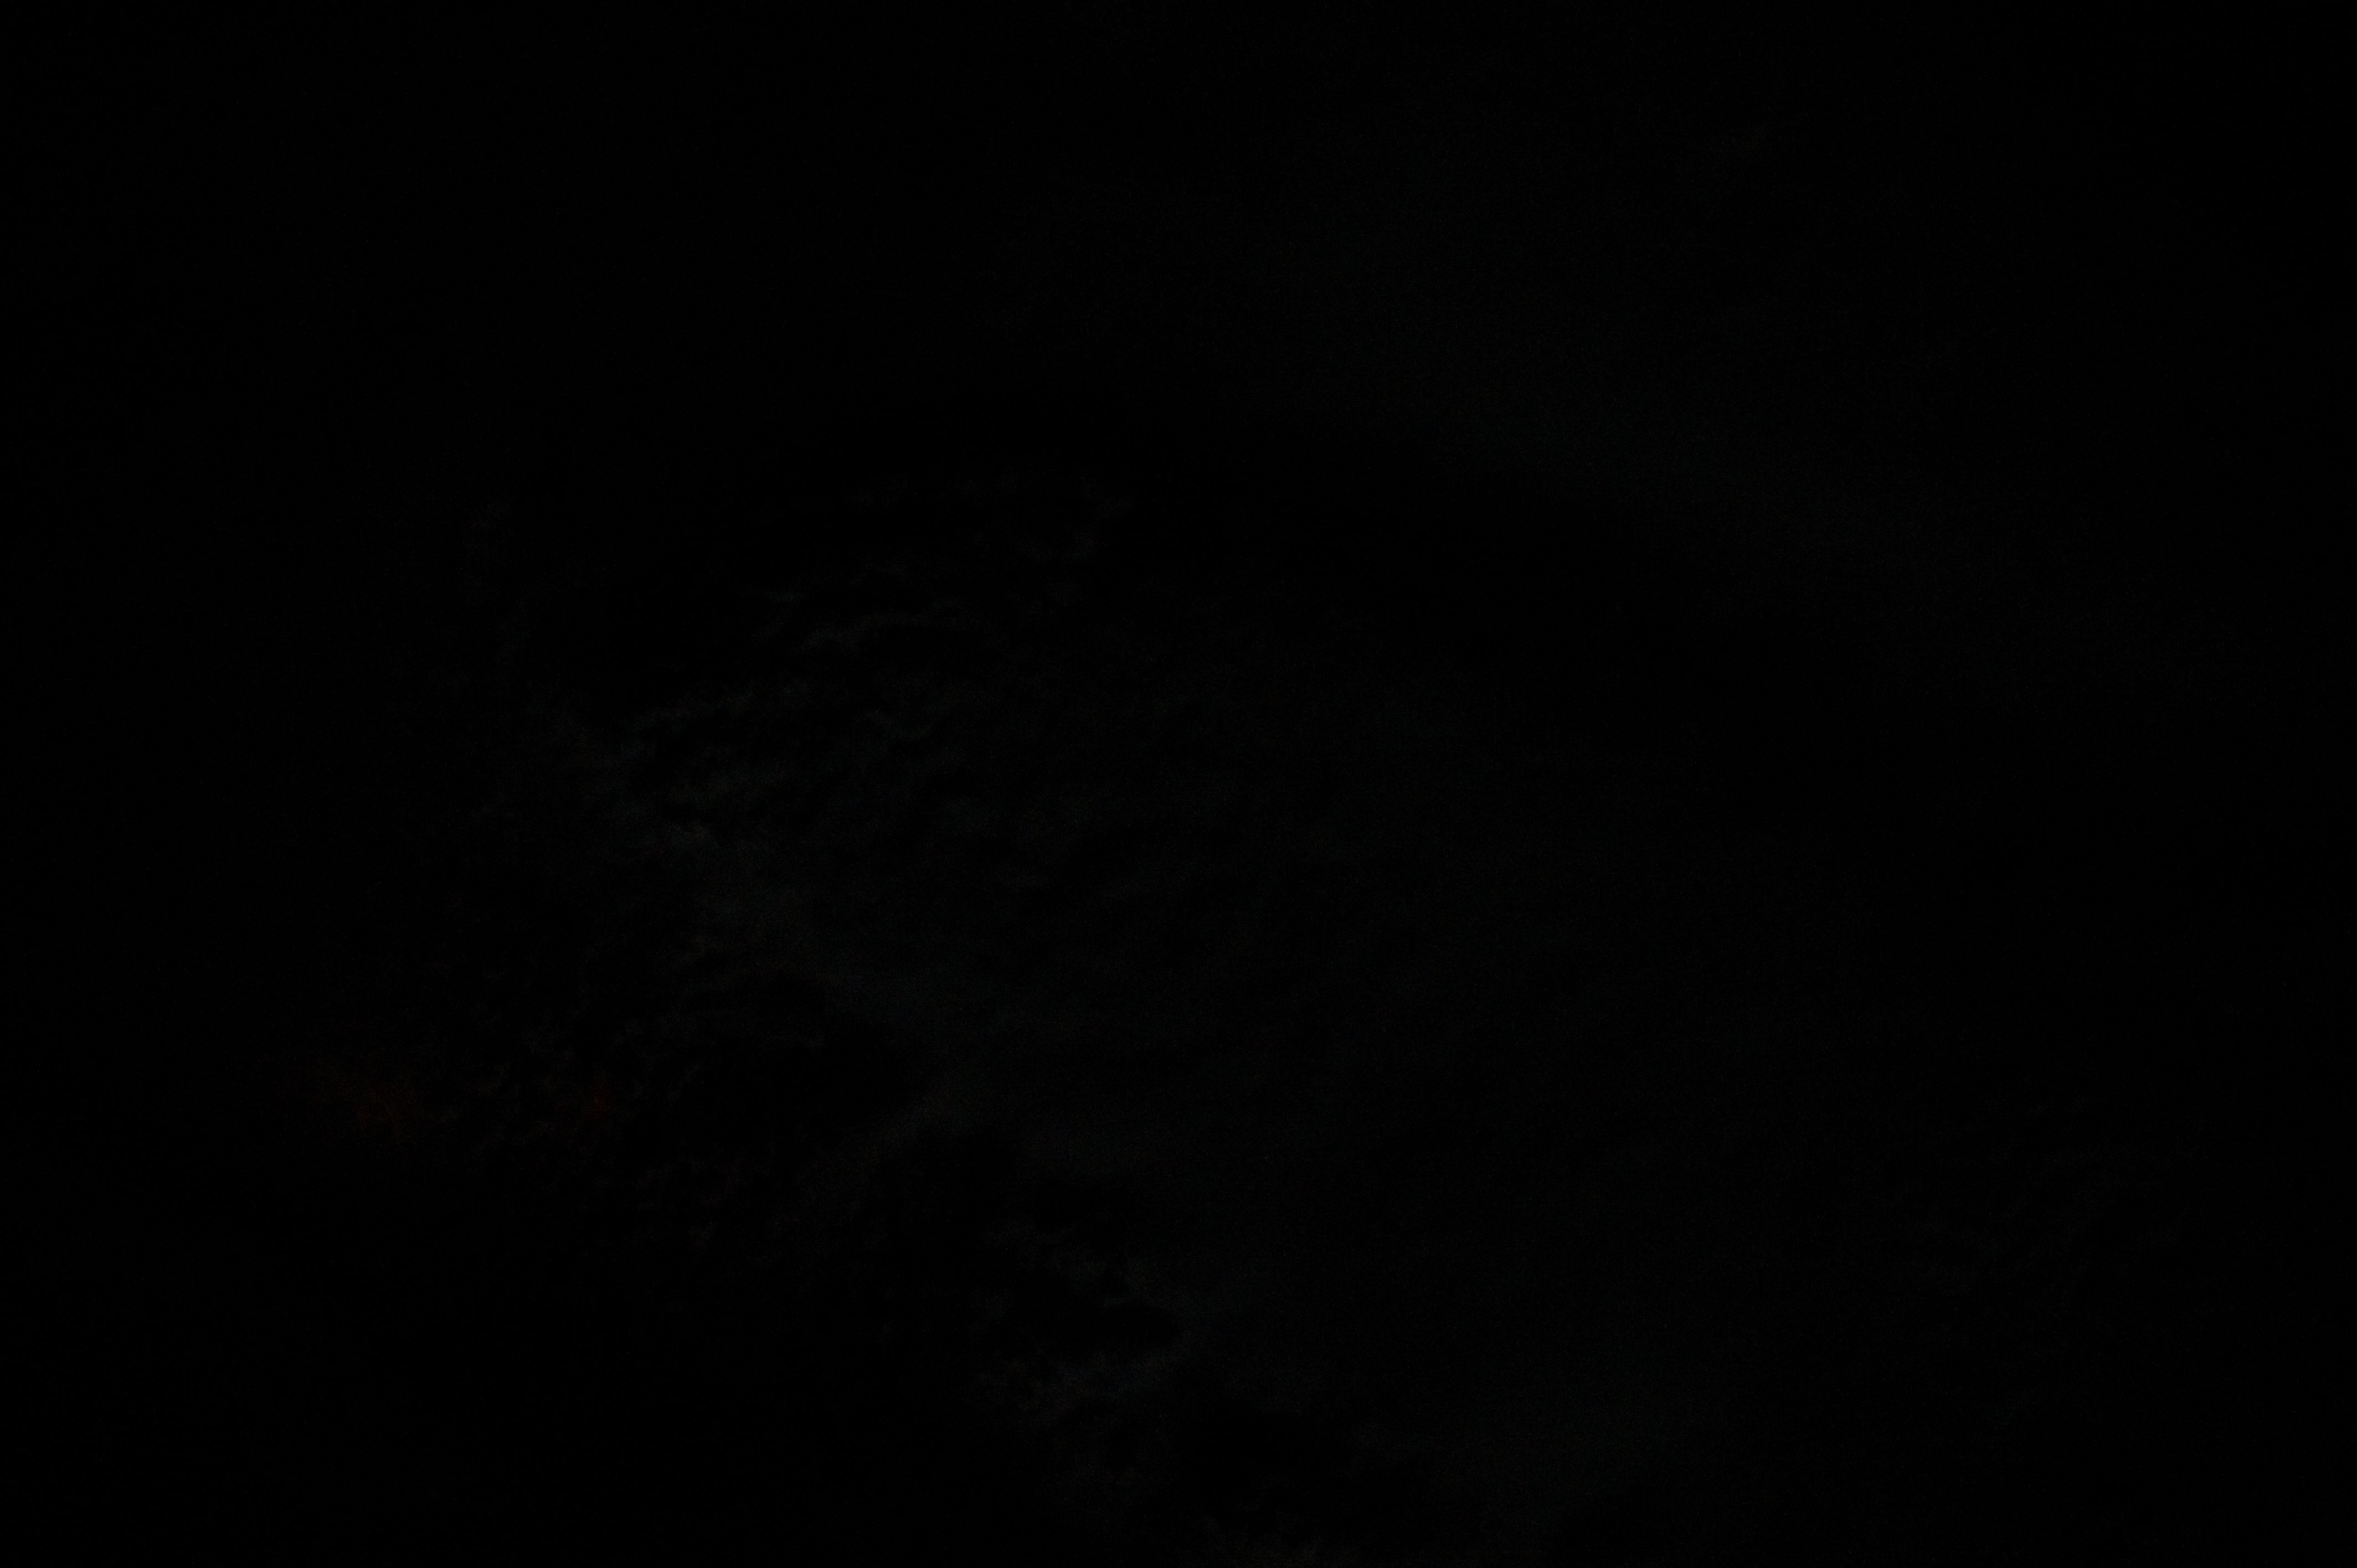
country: USA-OKLAHOMA
